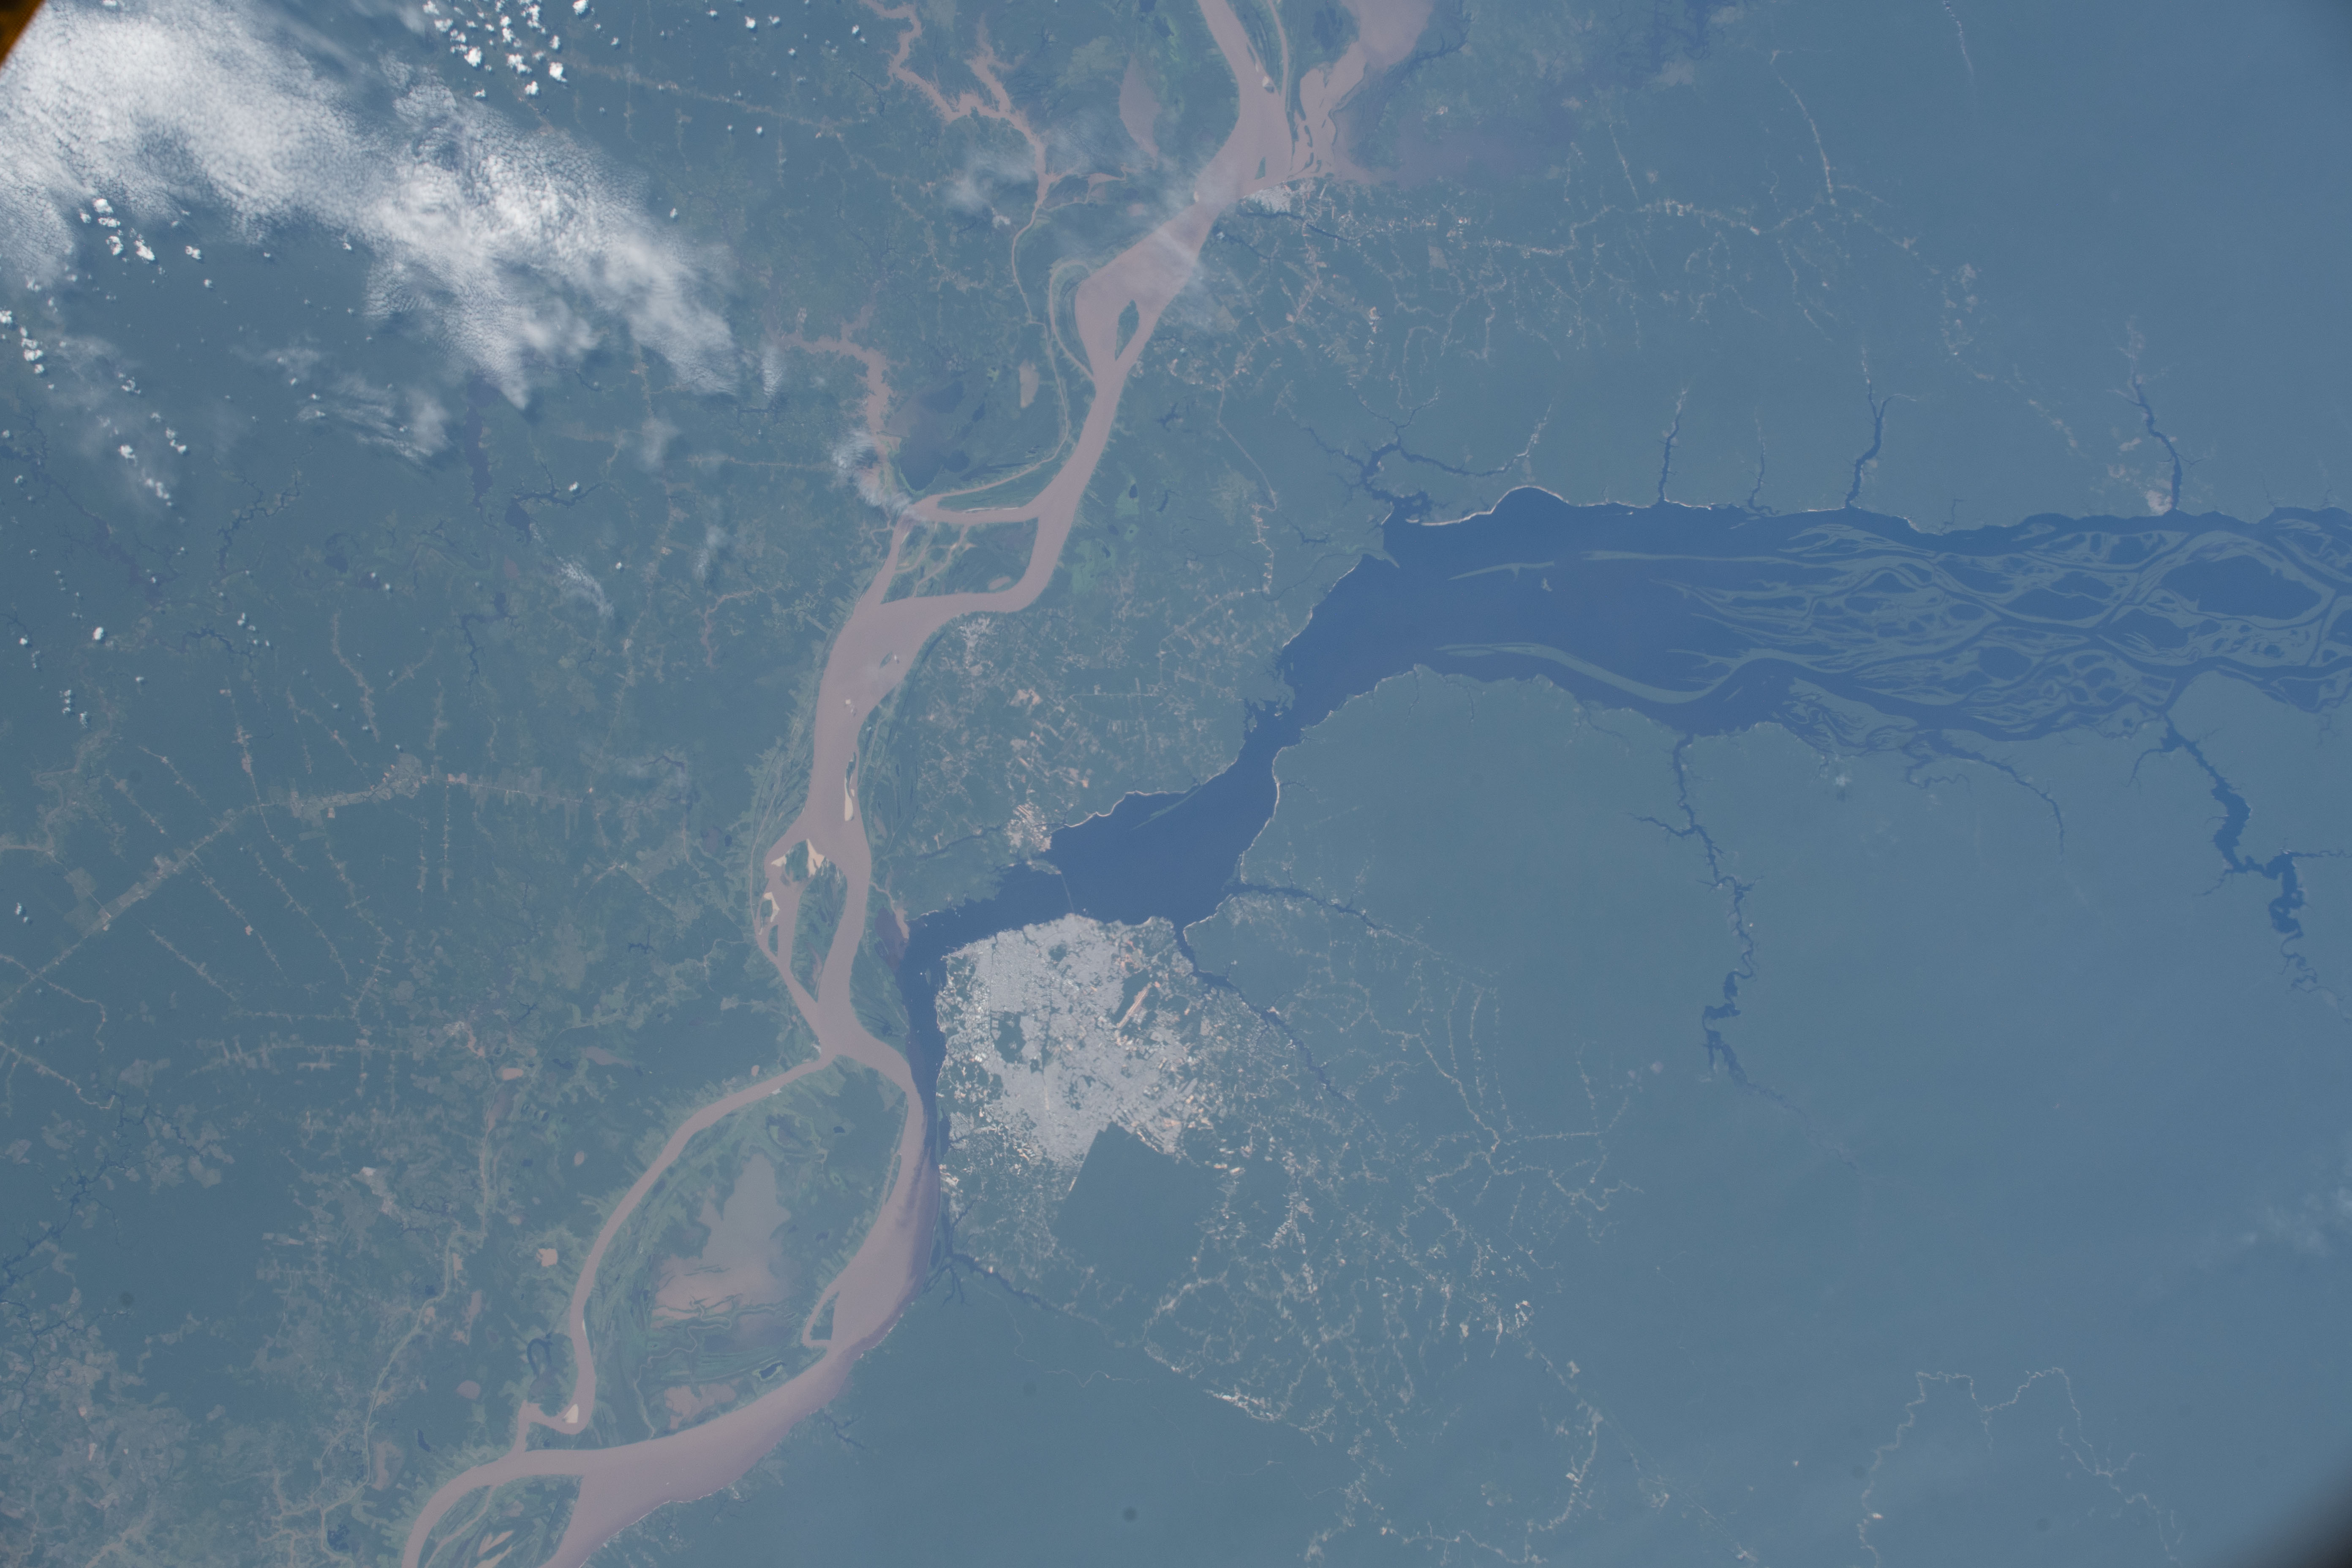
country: BRAZIL
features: MANAUS, AMAZON RIVER, BLACK RIVER
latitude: -3.1
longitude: -60.2
